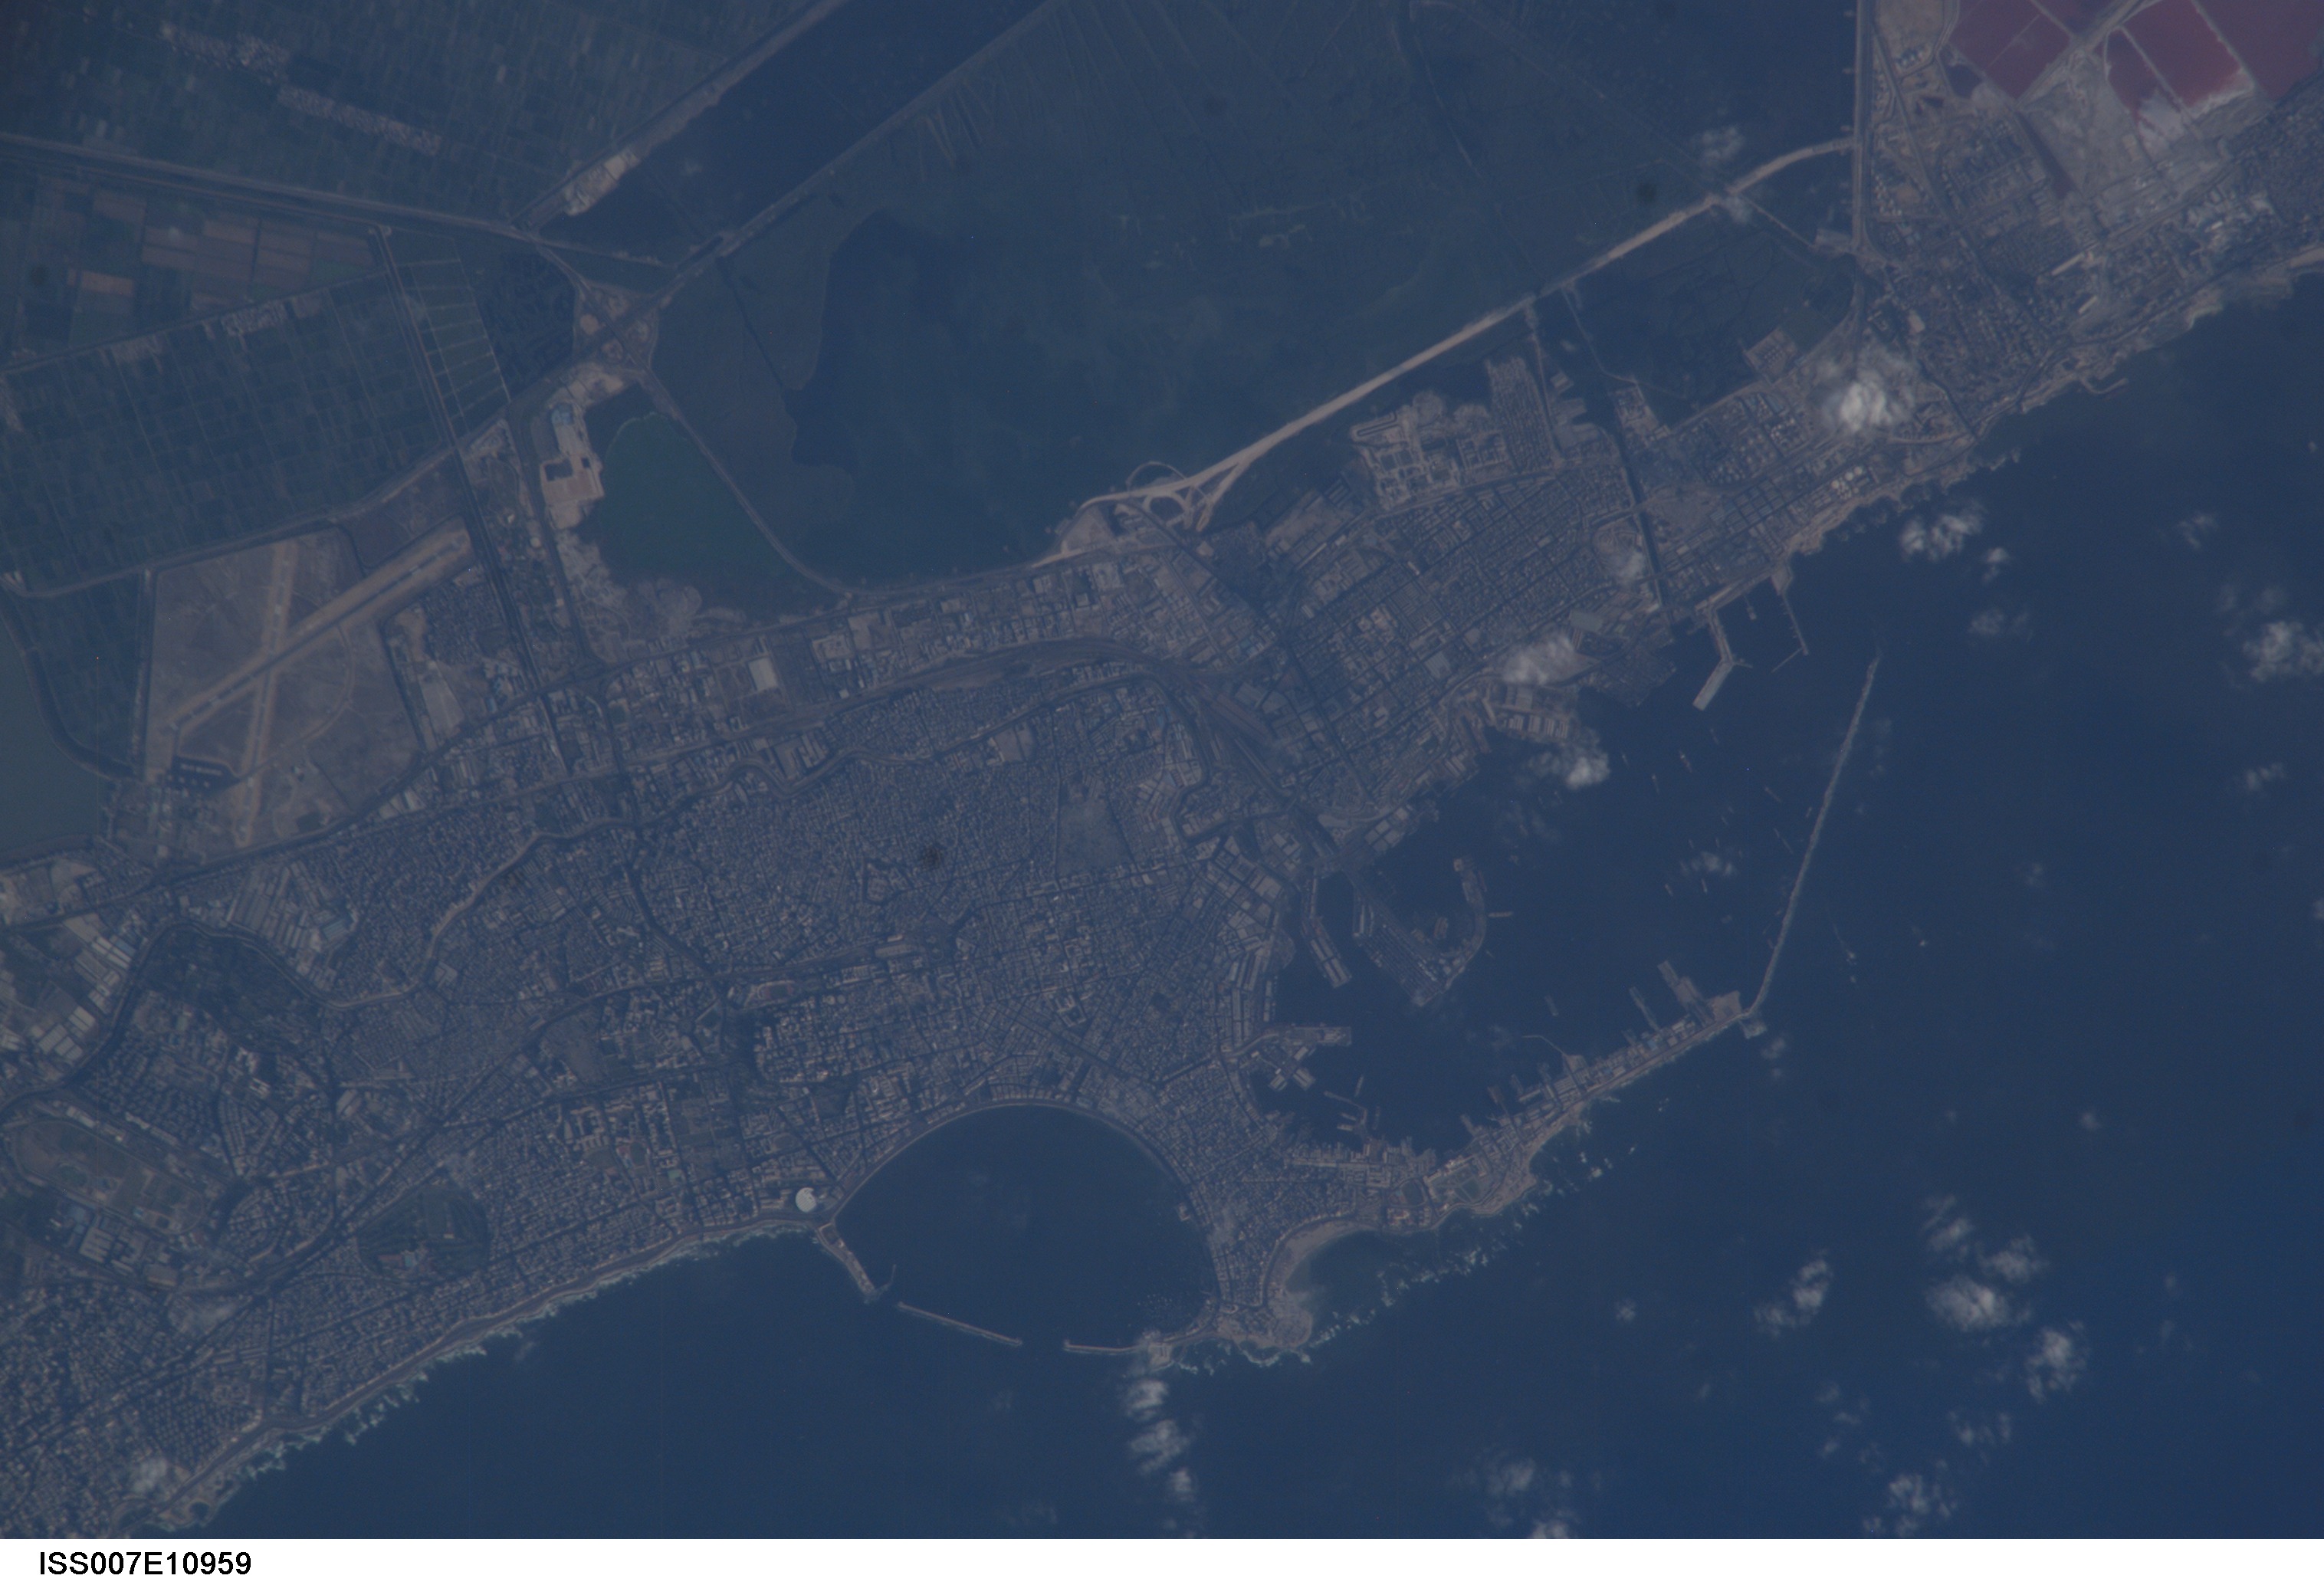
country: EGYPT
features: ALEXANDRIA, PORT FACILITY
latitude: 31.2
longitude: 29.8
